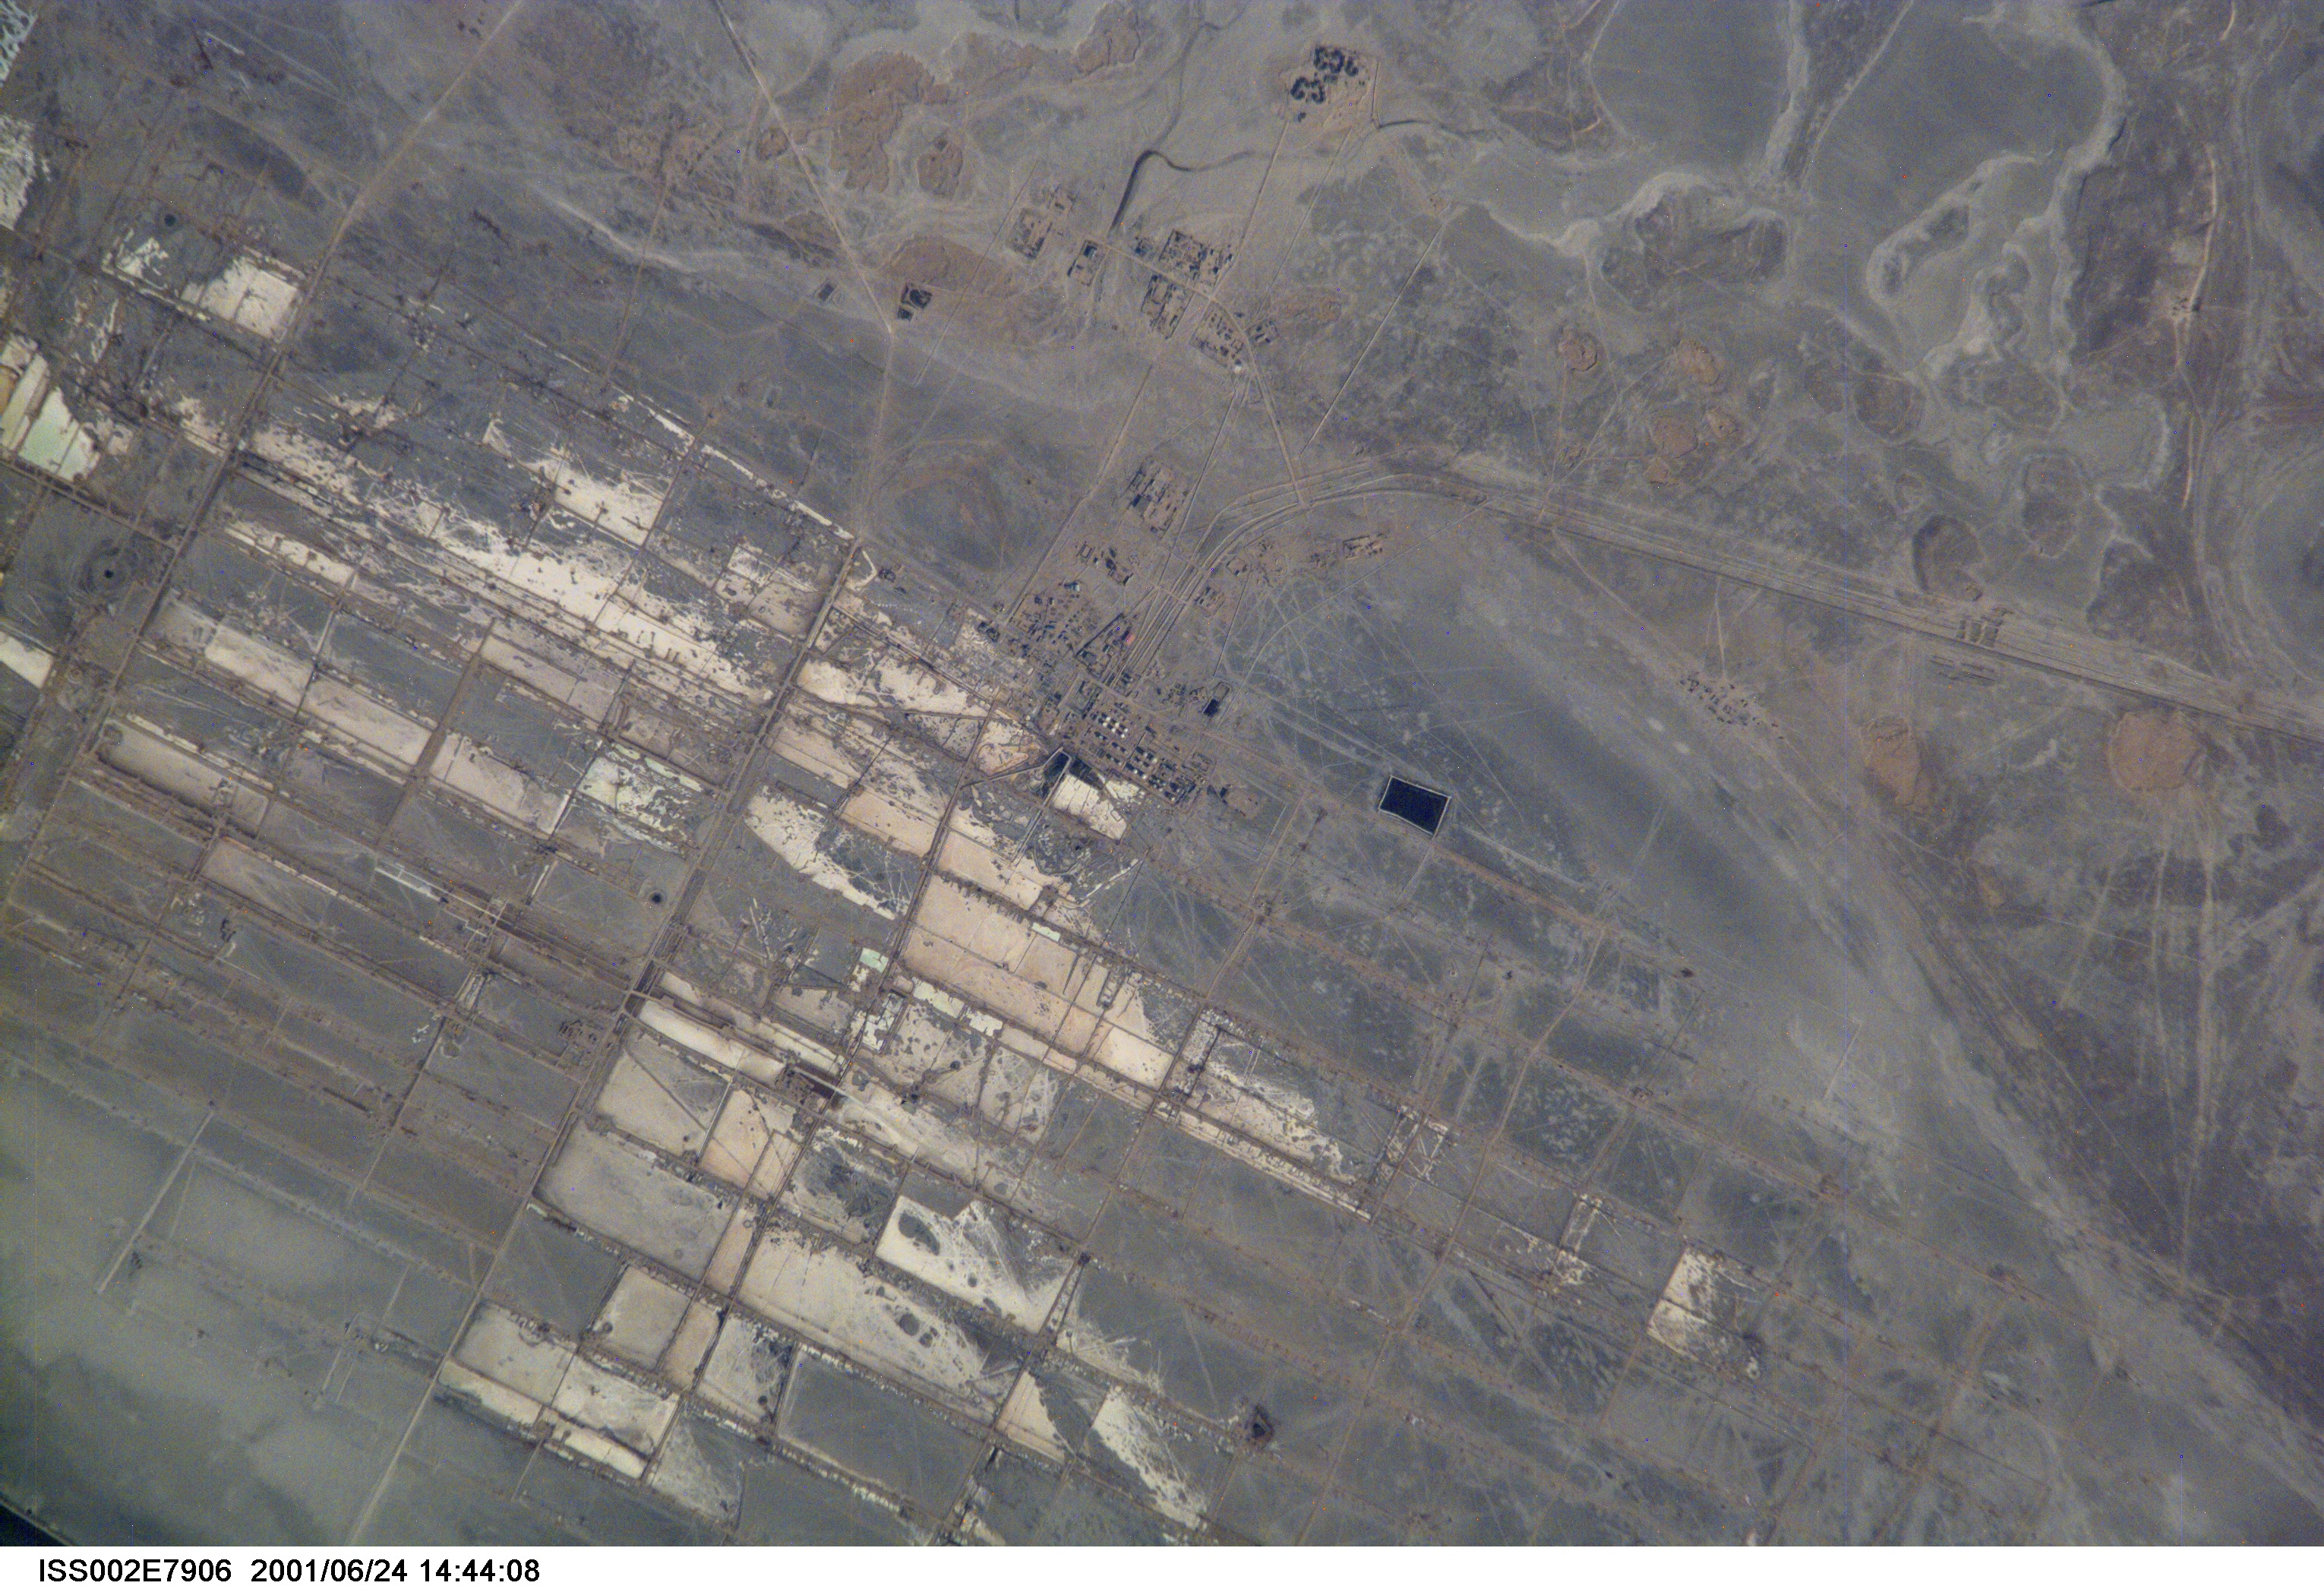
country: TURKMENISTAN
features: NUMEROUS SALT PANS
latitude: 42.0
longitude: 53.0
